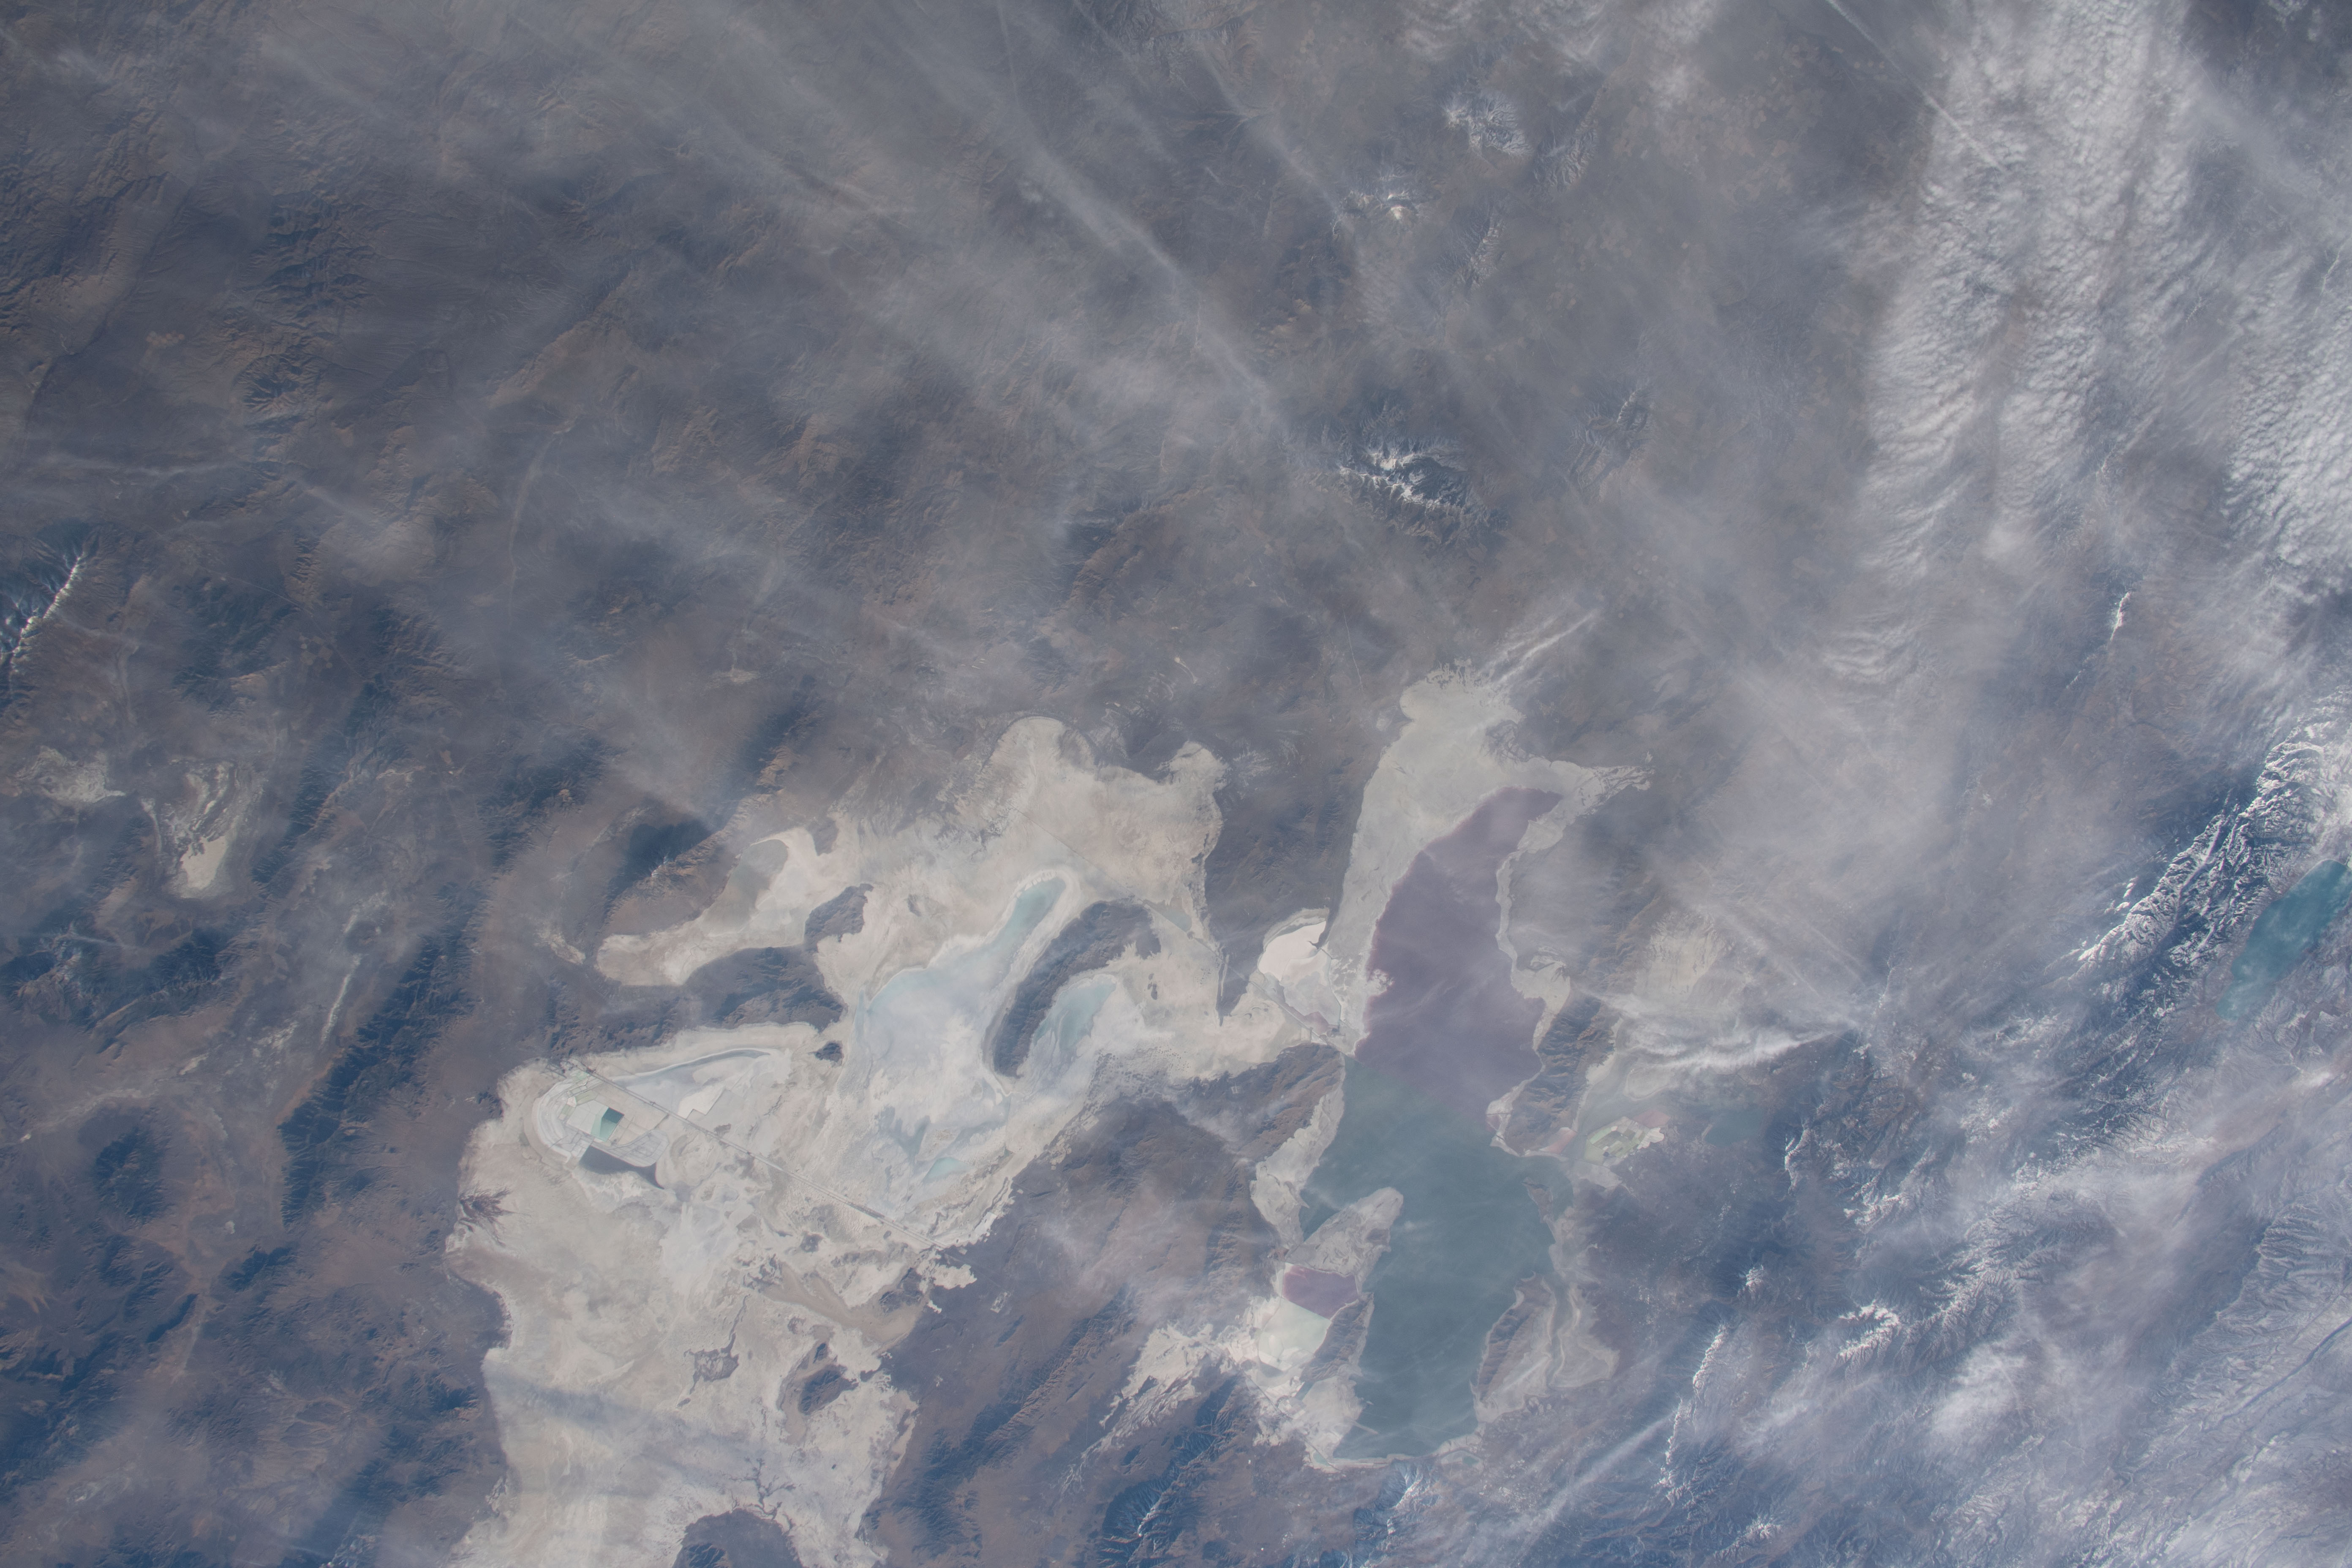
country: USA-UTAH
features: GREAT SALT LAKE
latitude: 41.5
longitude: -113.5
